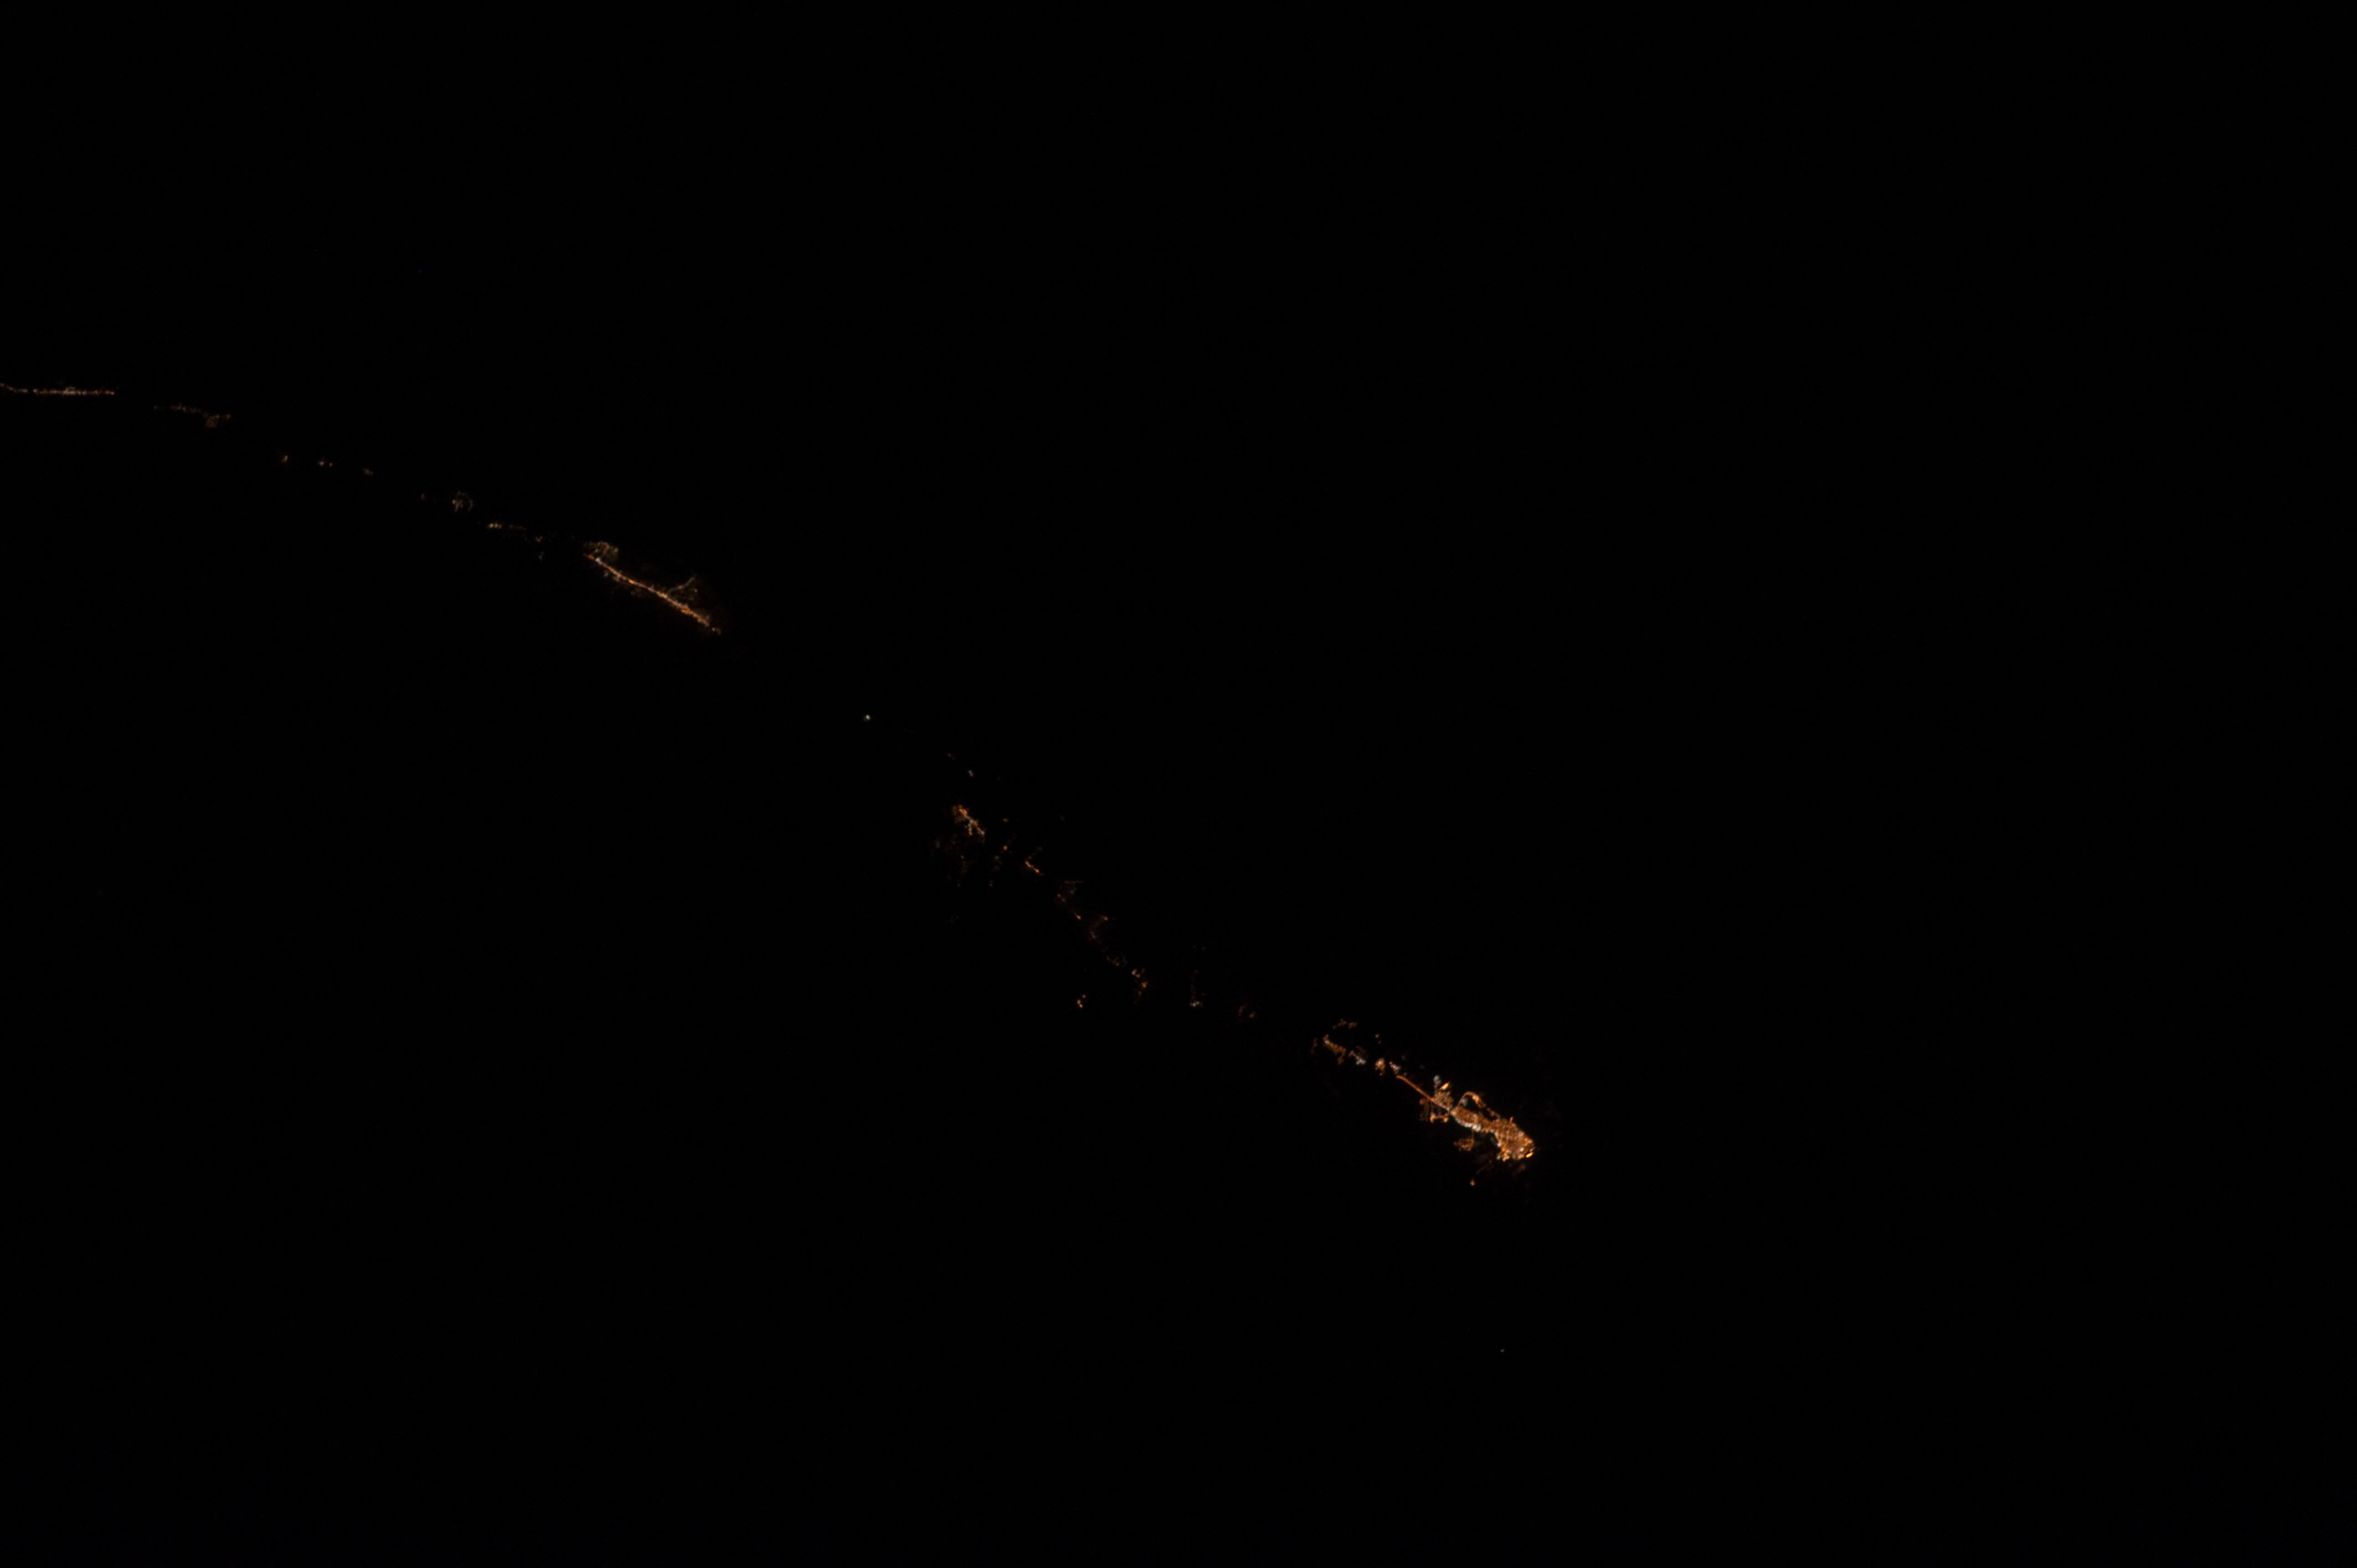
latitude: 24.6
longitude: -81.7
